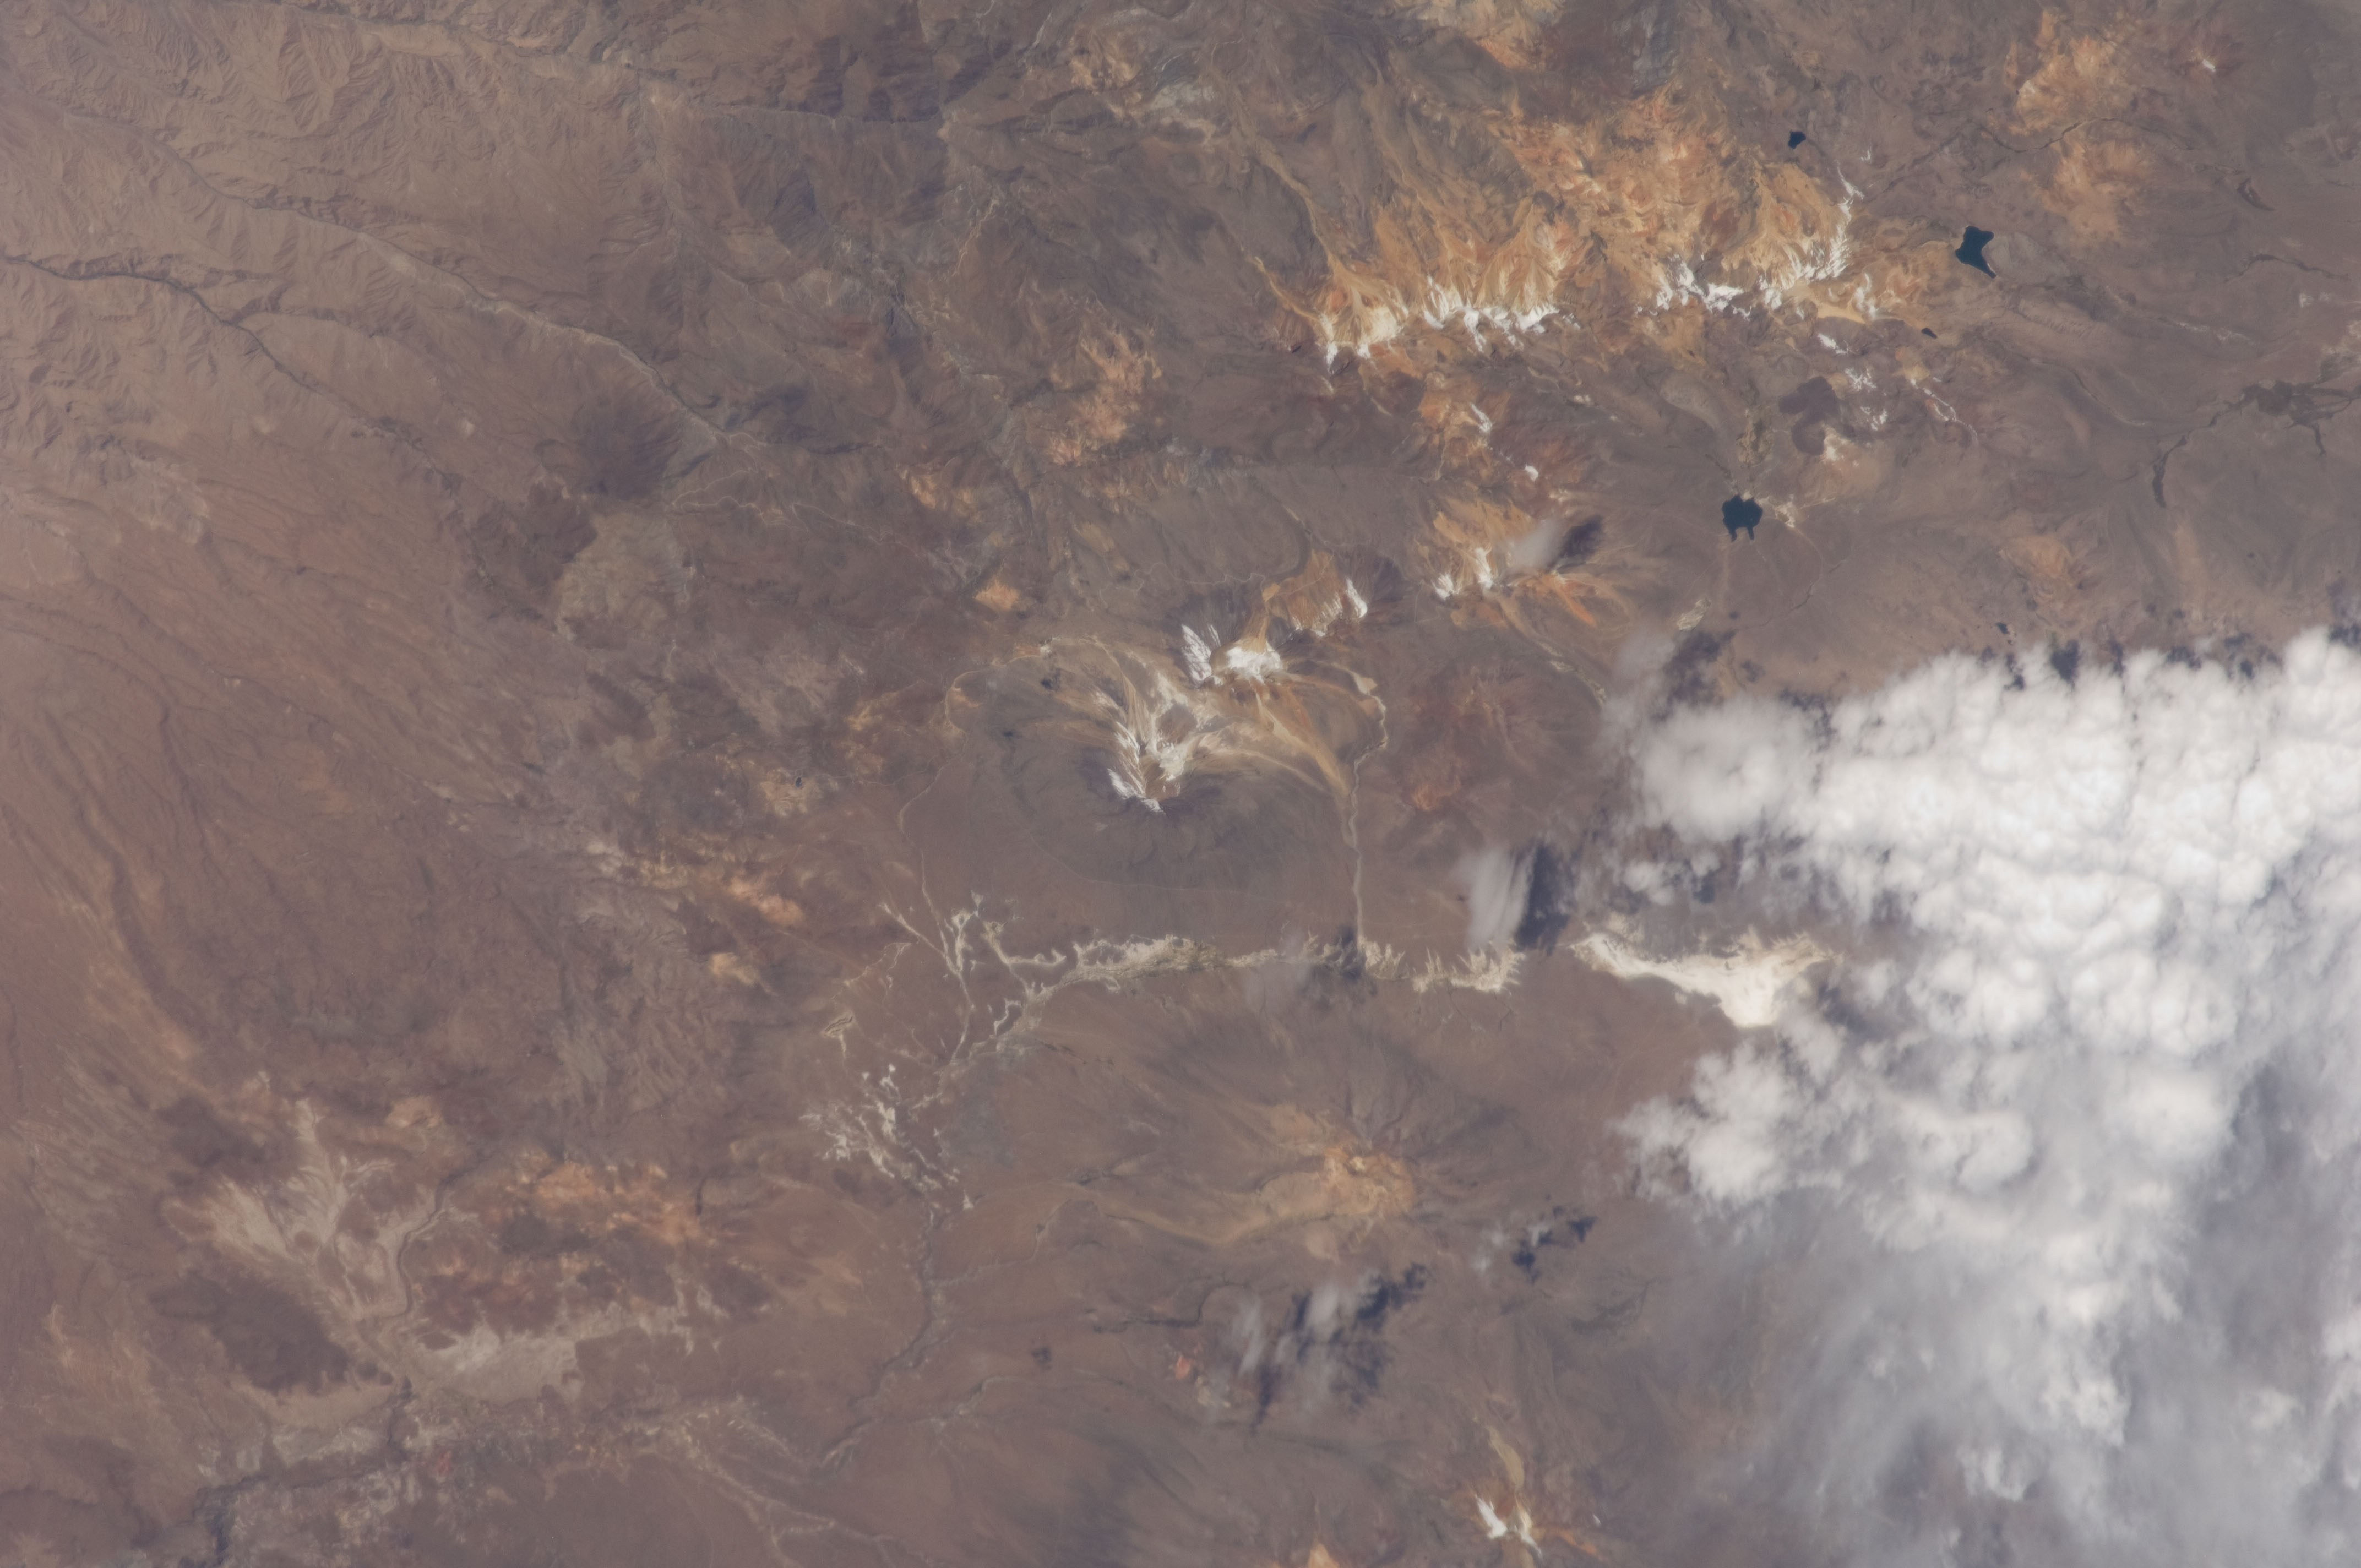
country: PERU
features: CORDERILLA OCCIDENTAL MTS., TACORA VOL.
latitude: -17.6
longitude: -69.7
